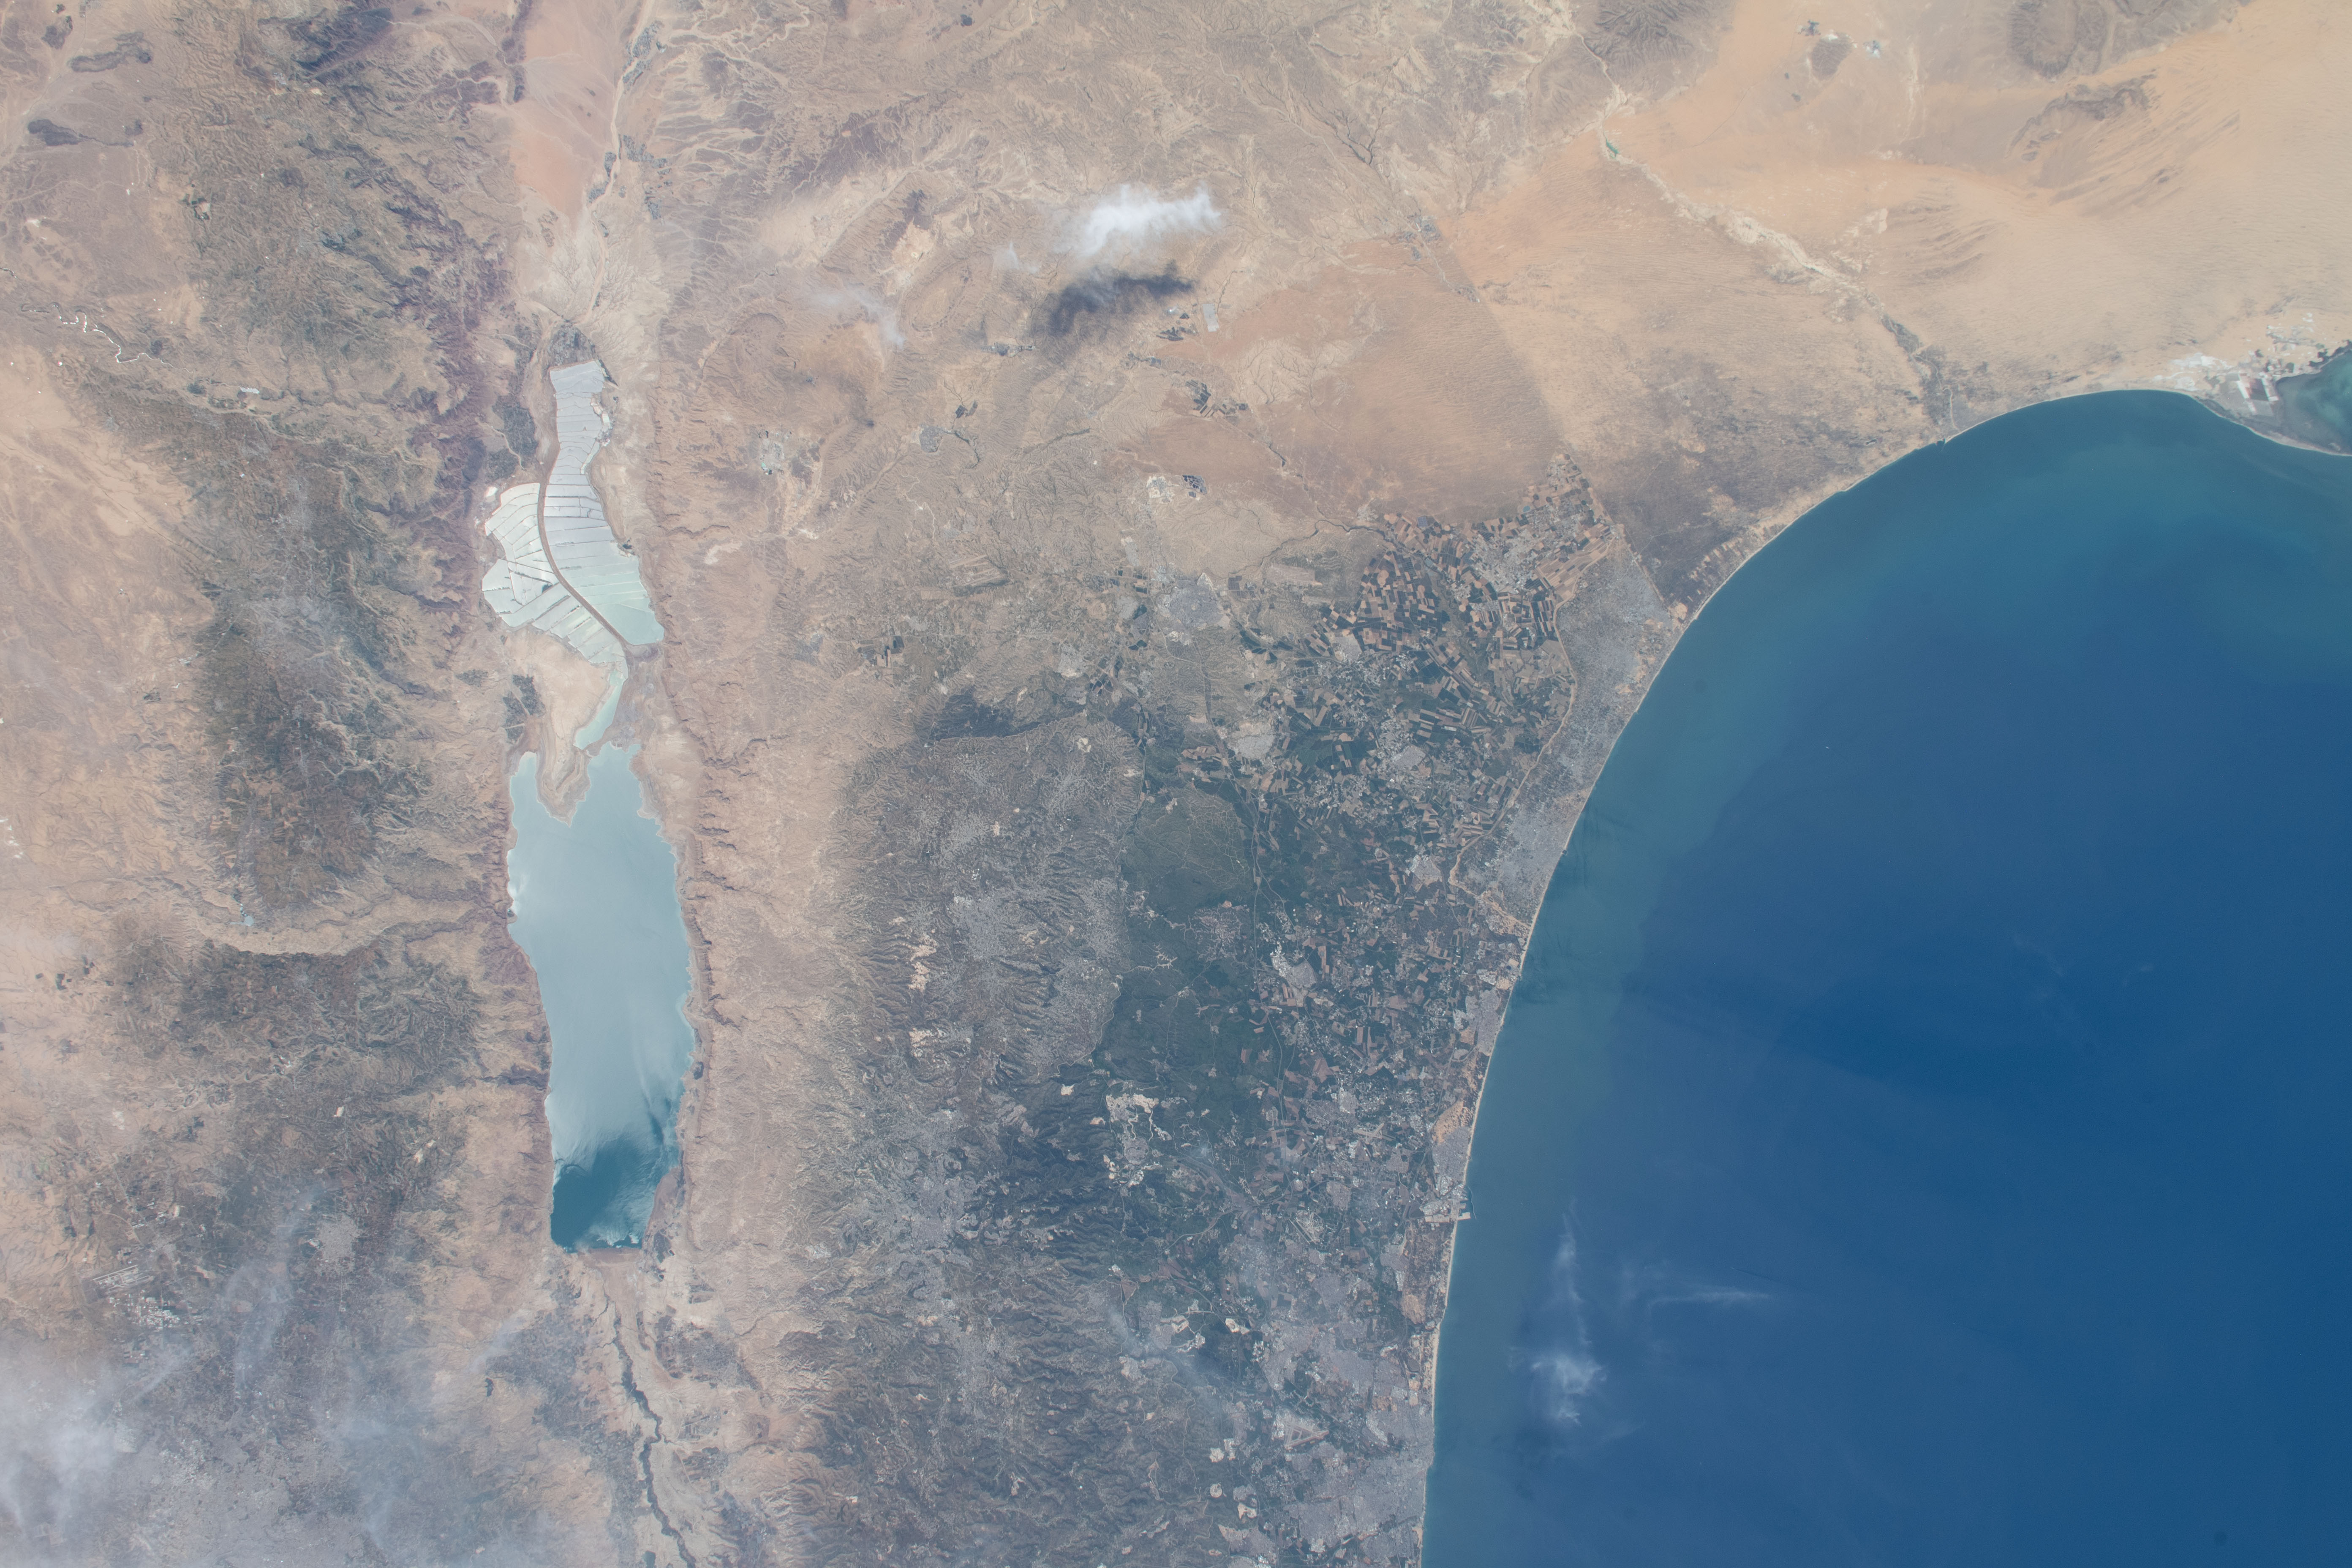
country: ISRAEL
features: JERUSALEM, TEL AVIV, DEAD SEA, ARAD, GAZA, LAKE BARDAWIL, MEDITERRANEAN SEA
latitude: 32.0
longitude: 35.0
